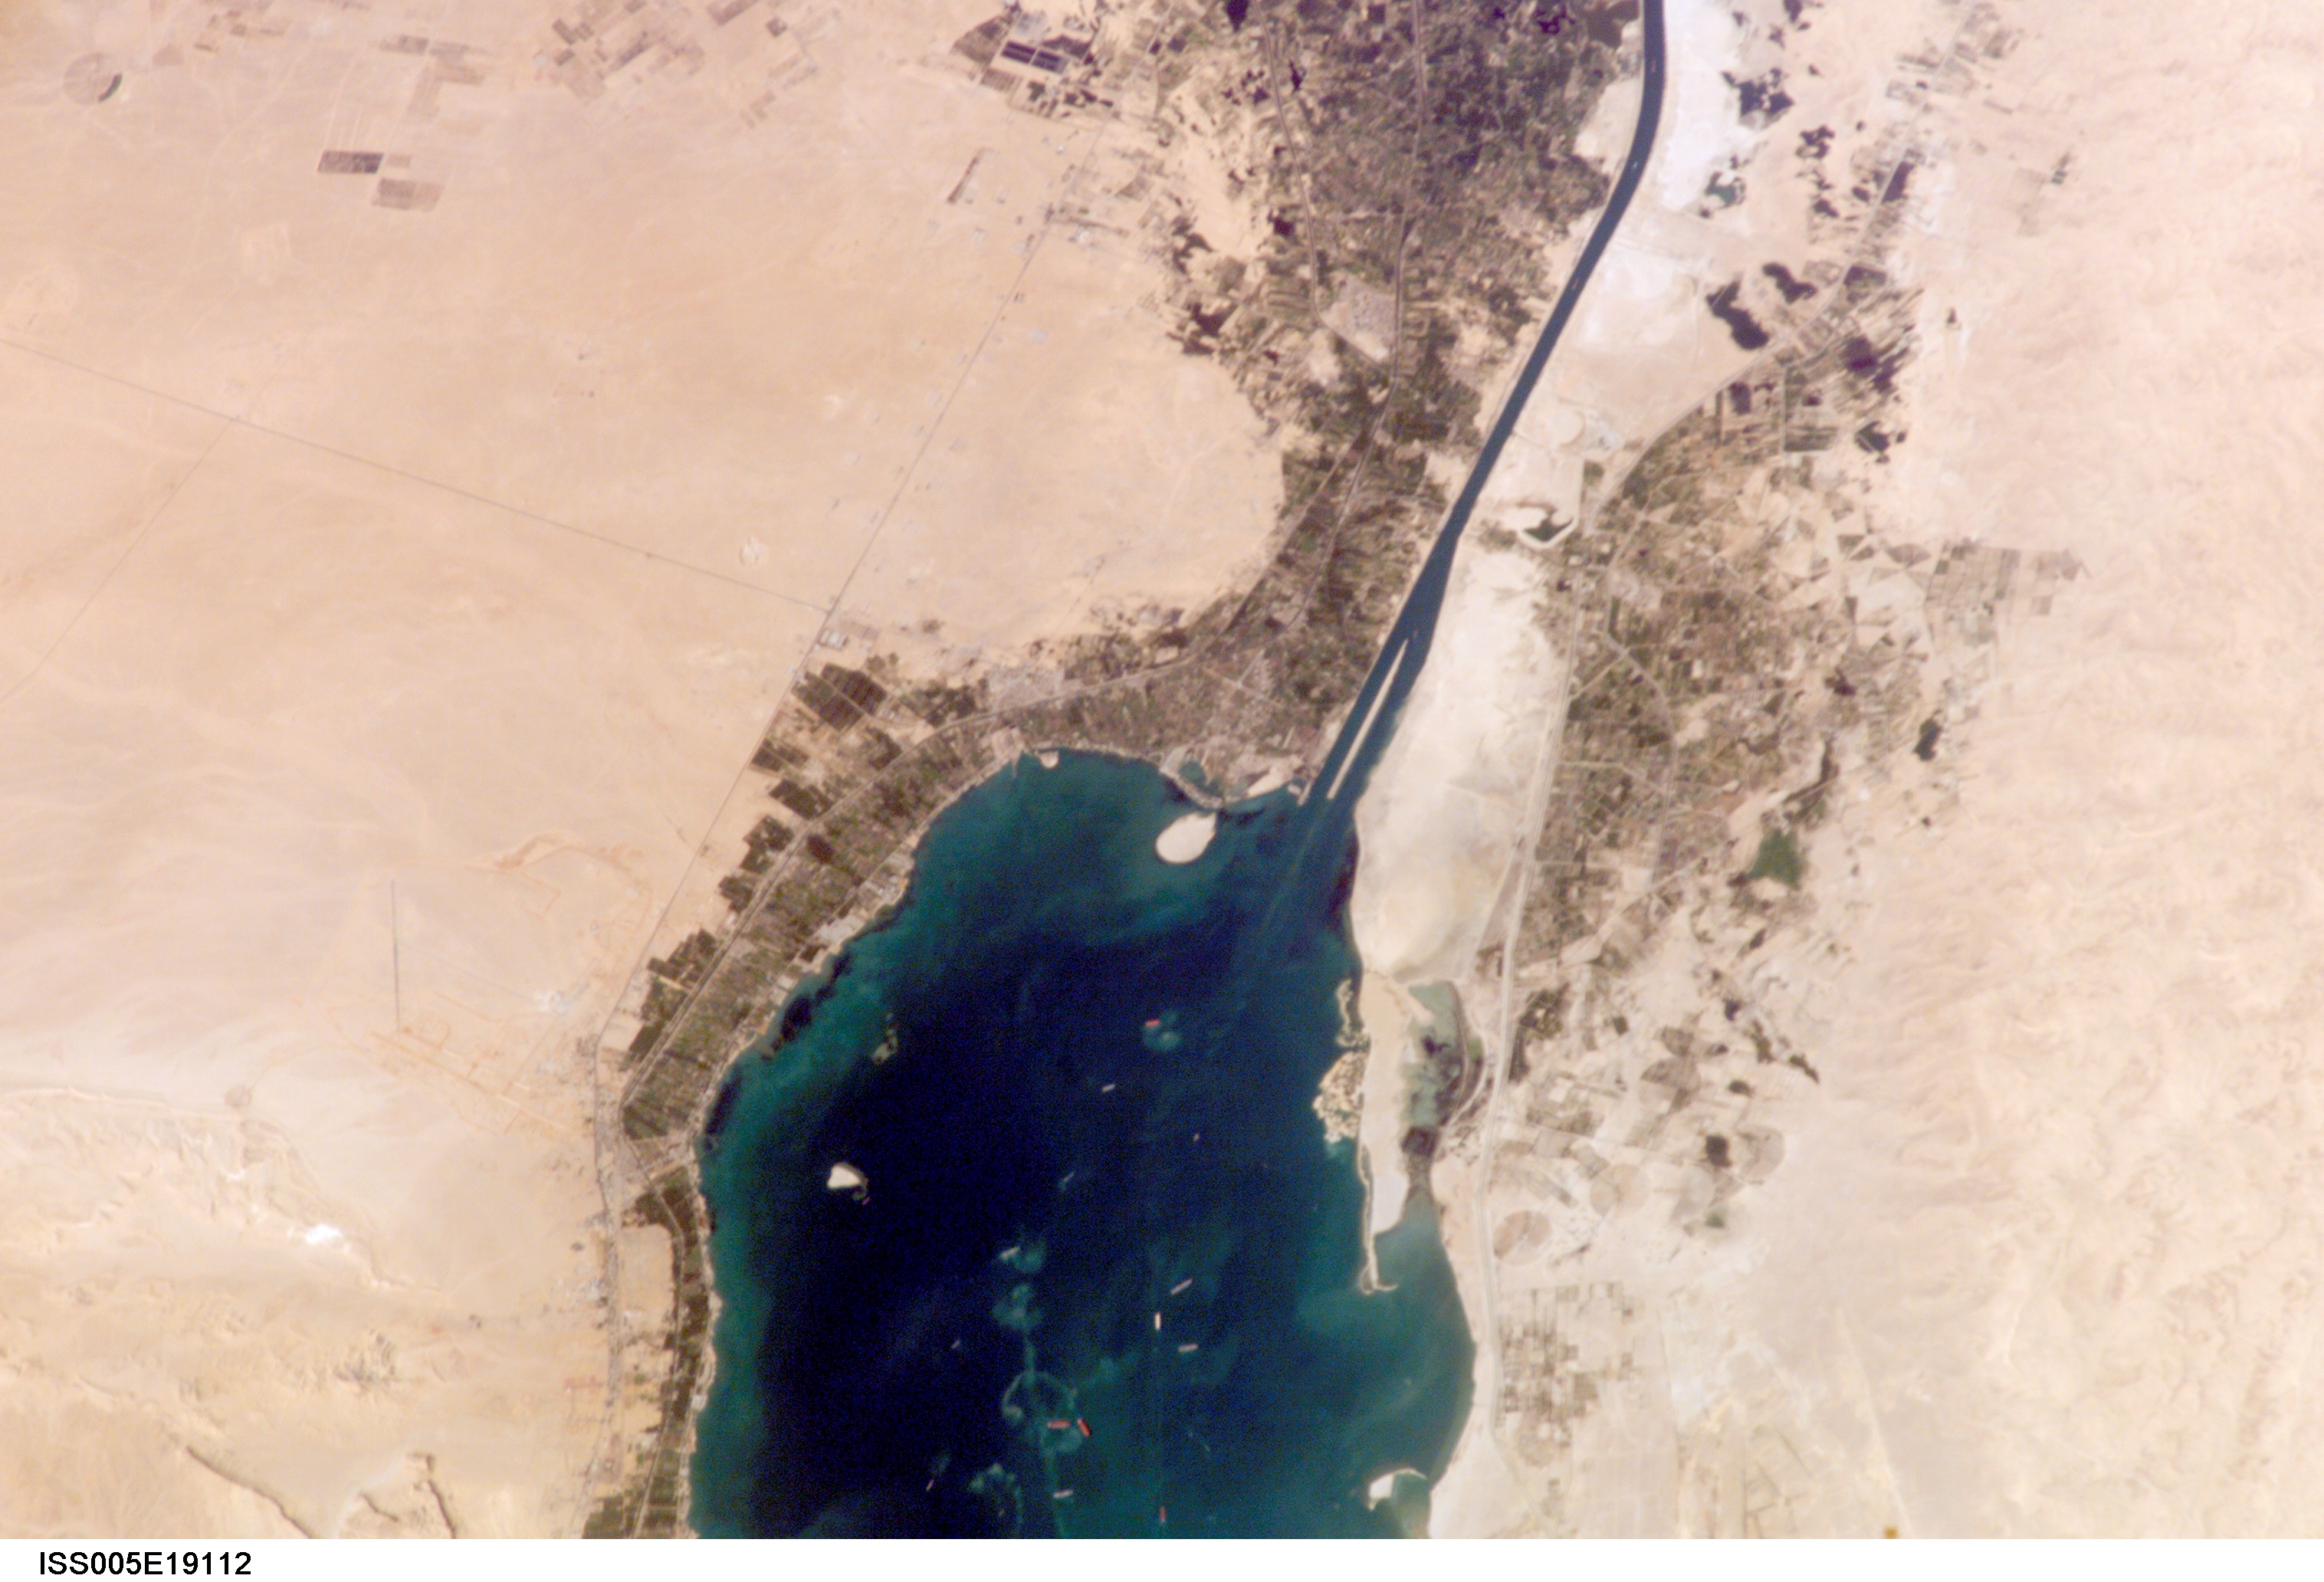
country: EGYPT
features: SUEZ CANAL, GREAT BITTER LAKE
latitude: 30.4
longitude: 32.2
